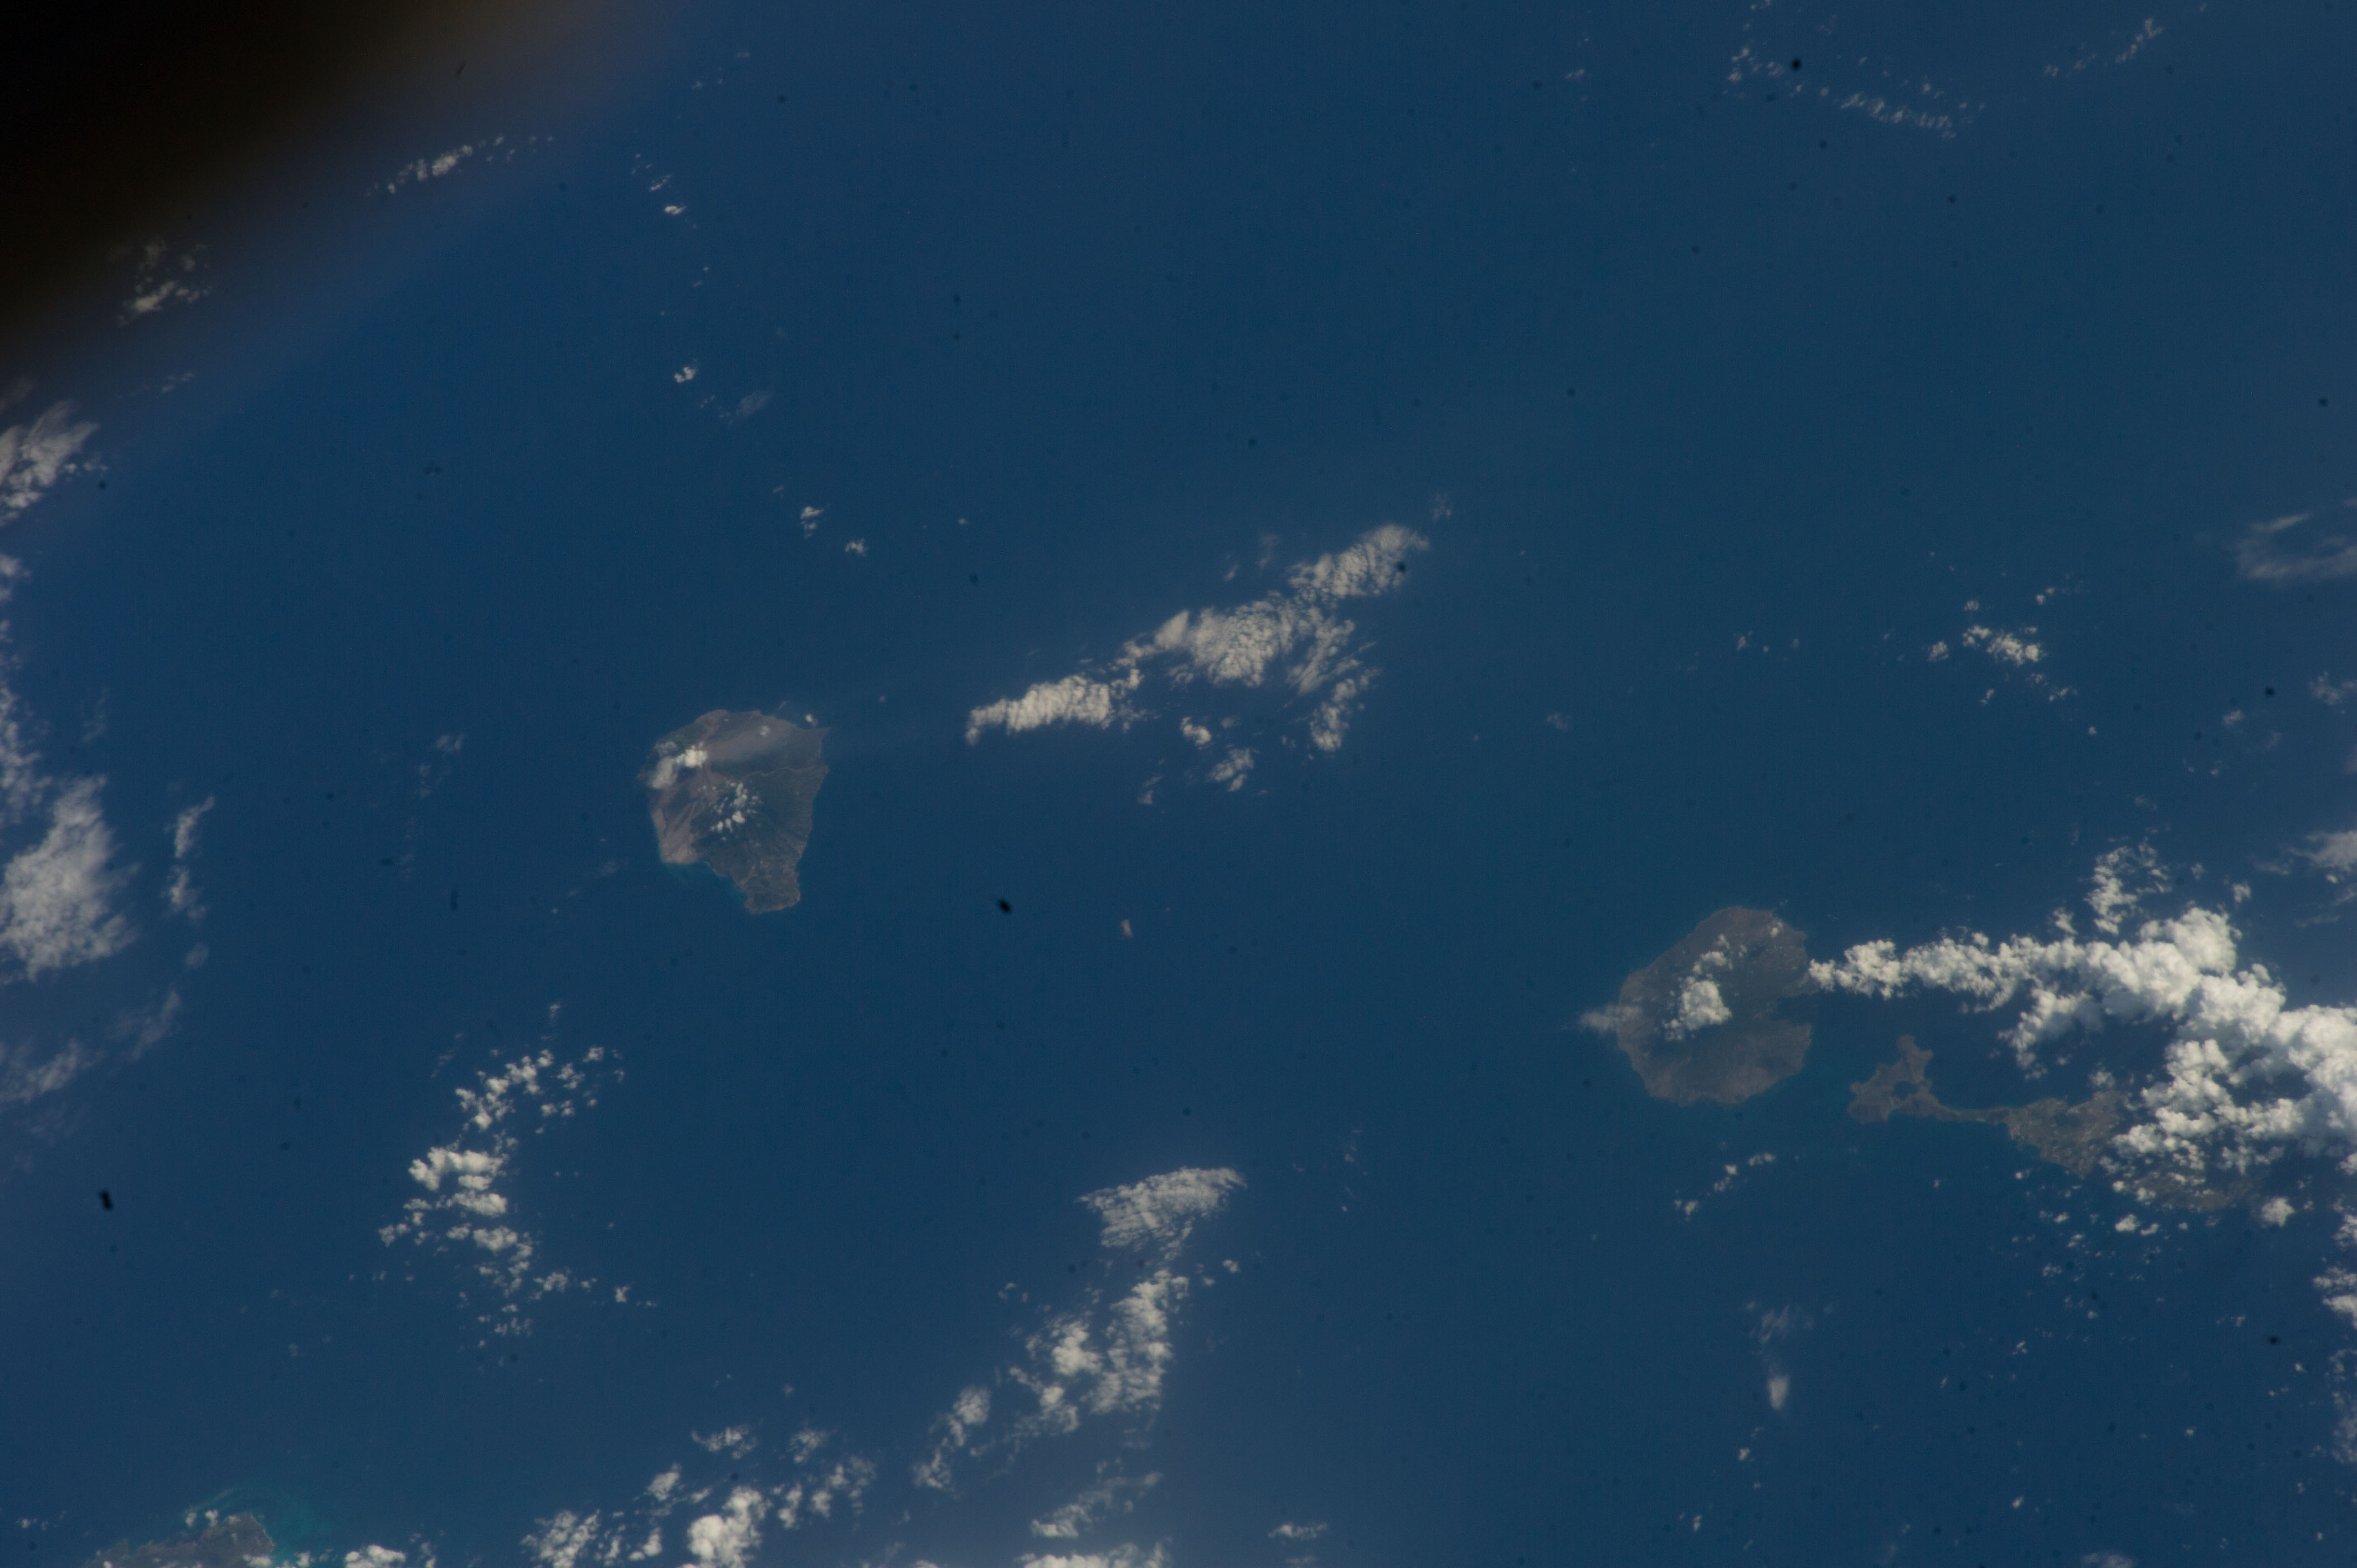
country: CARIBBEAN SEA
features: MONSERRAT ISLAND, NEVIS ISLAND, SAINT KITTS ISLAND, BASSETERRE, CARIBBEAN SEA
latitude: 16.9
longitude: -62.4
